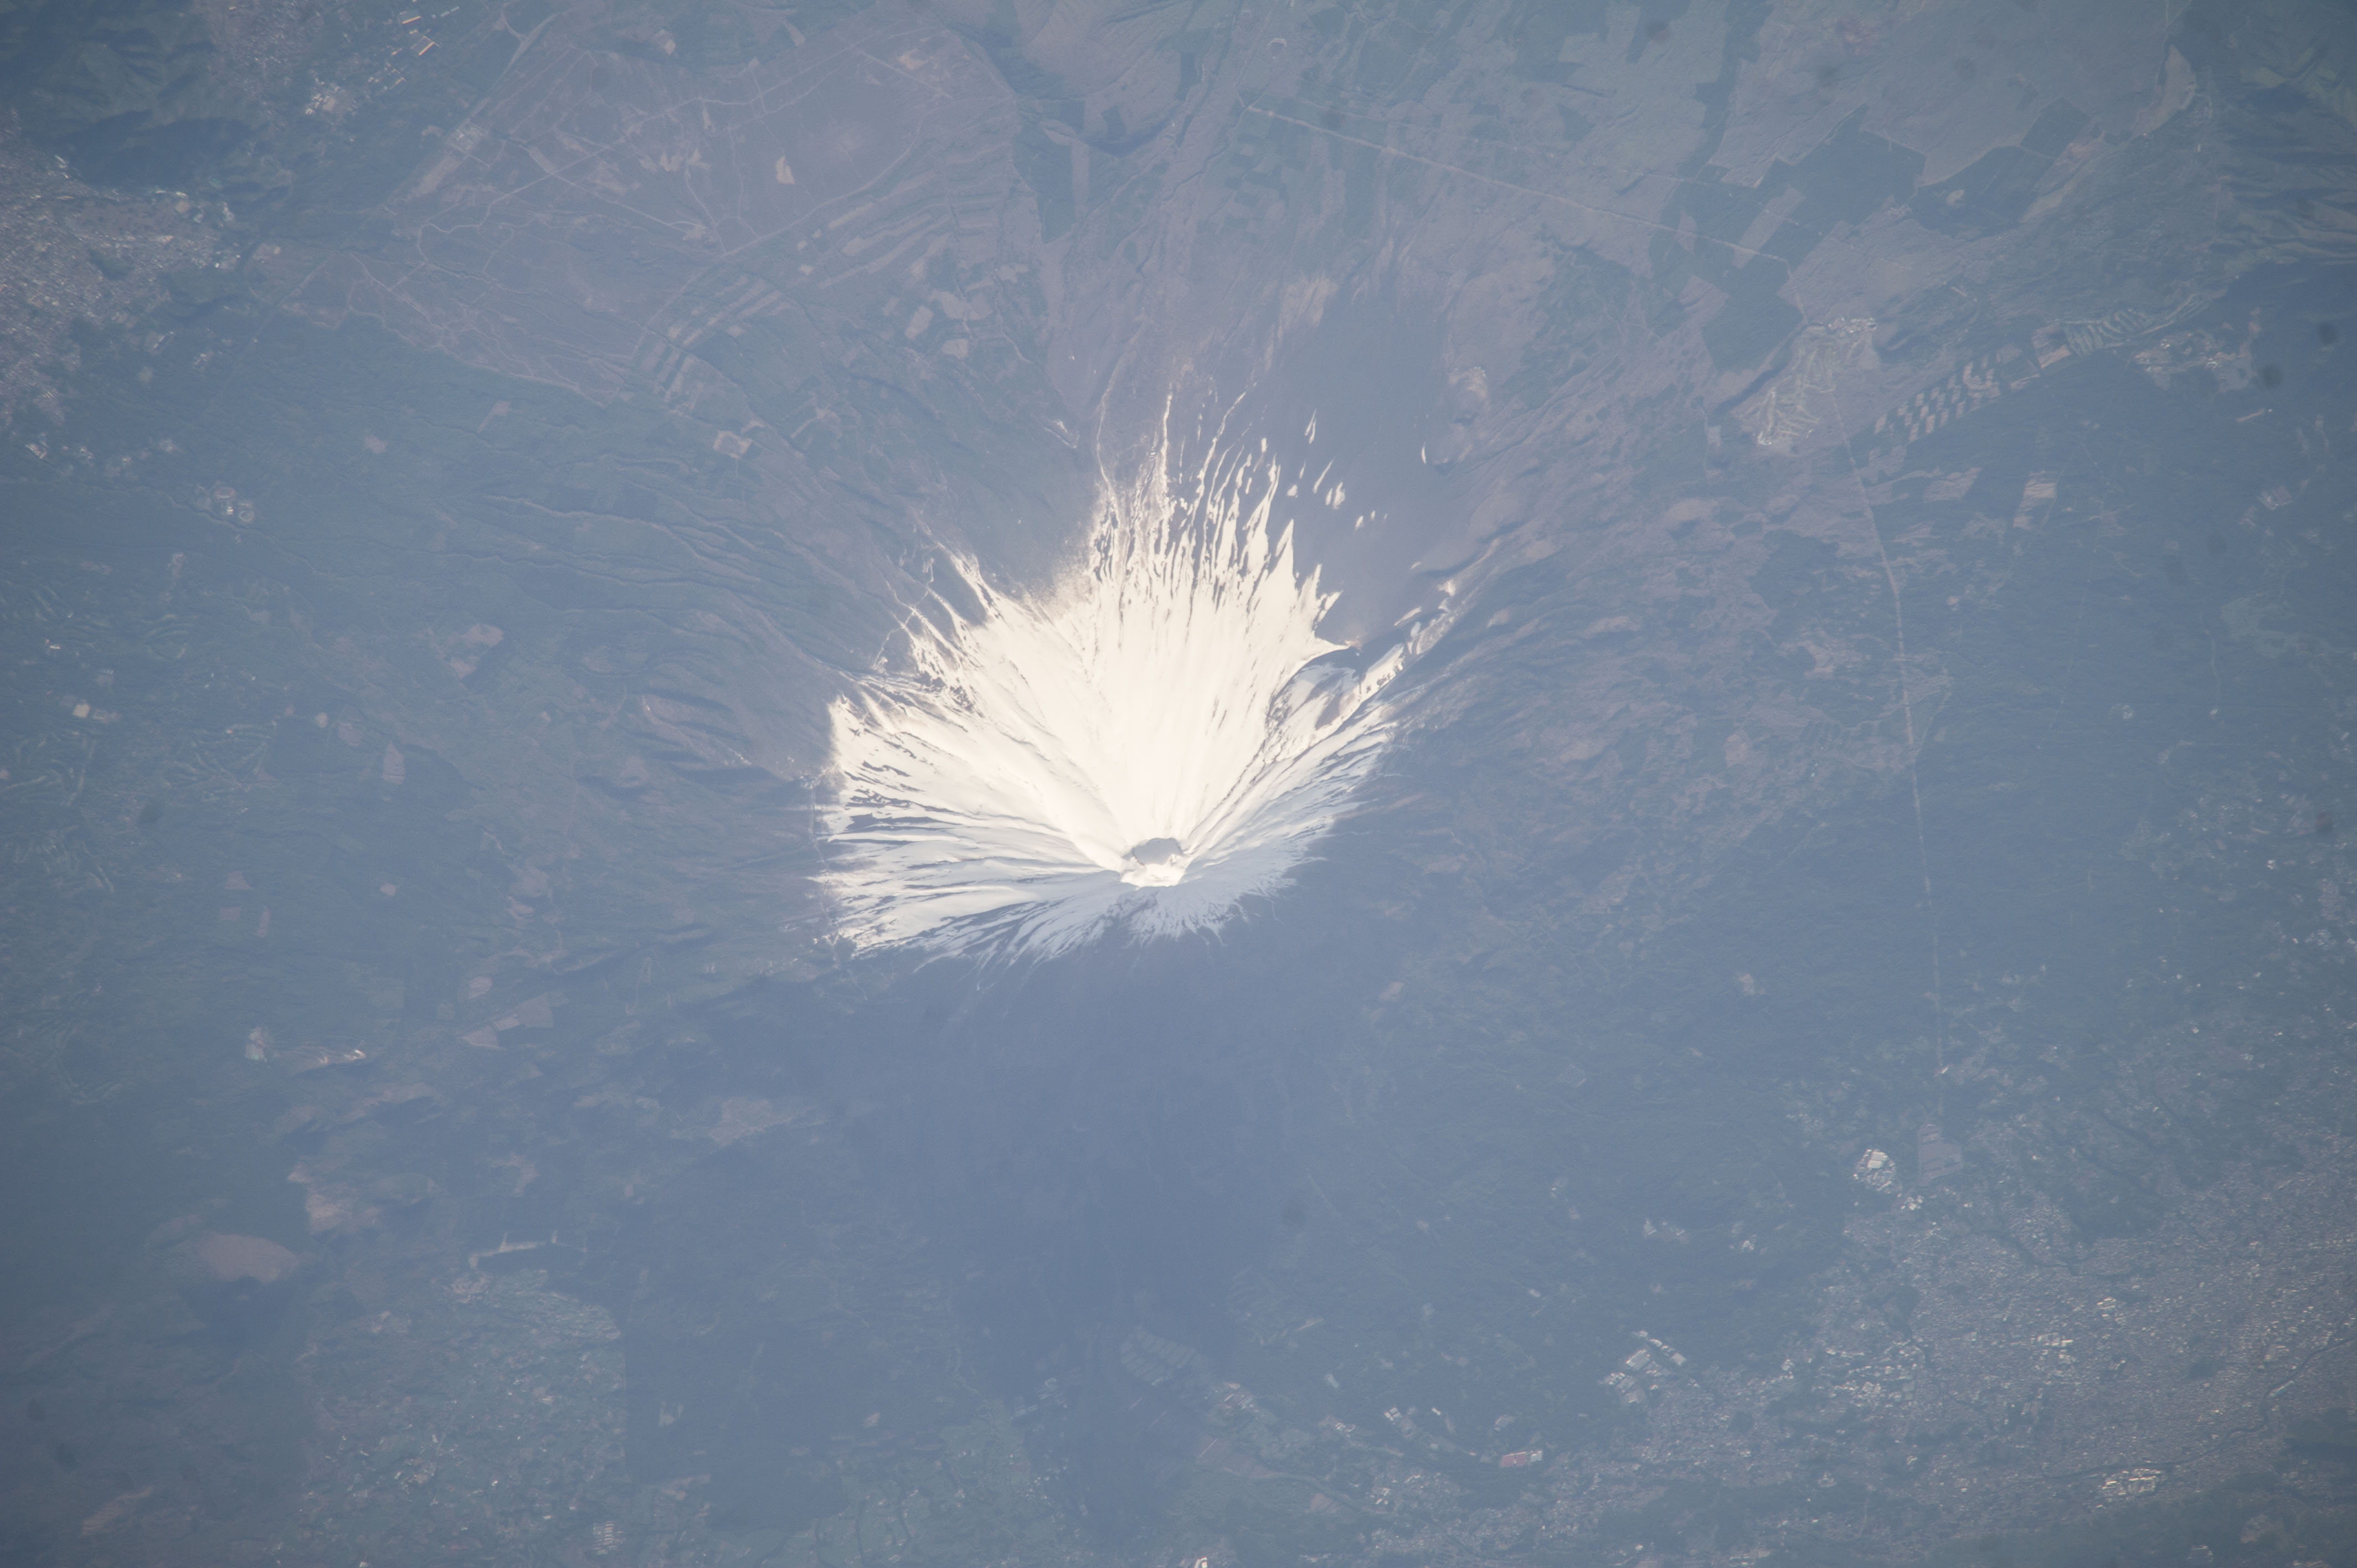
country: JAPAN
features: YOTEI MOUNTAIN, JAPAN
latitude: 42.8
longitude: 140.8
